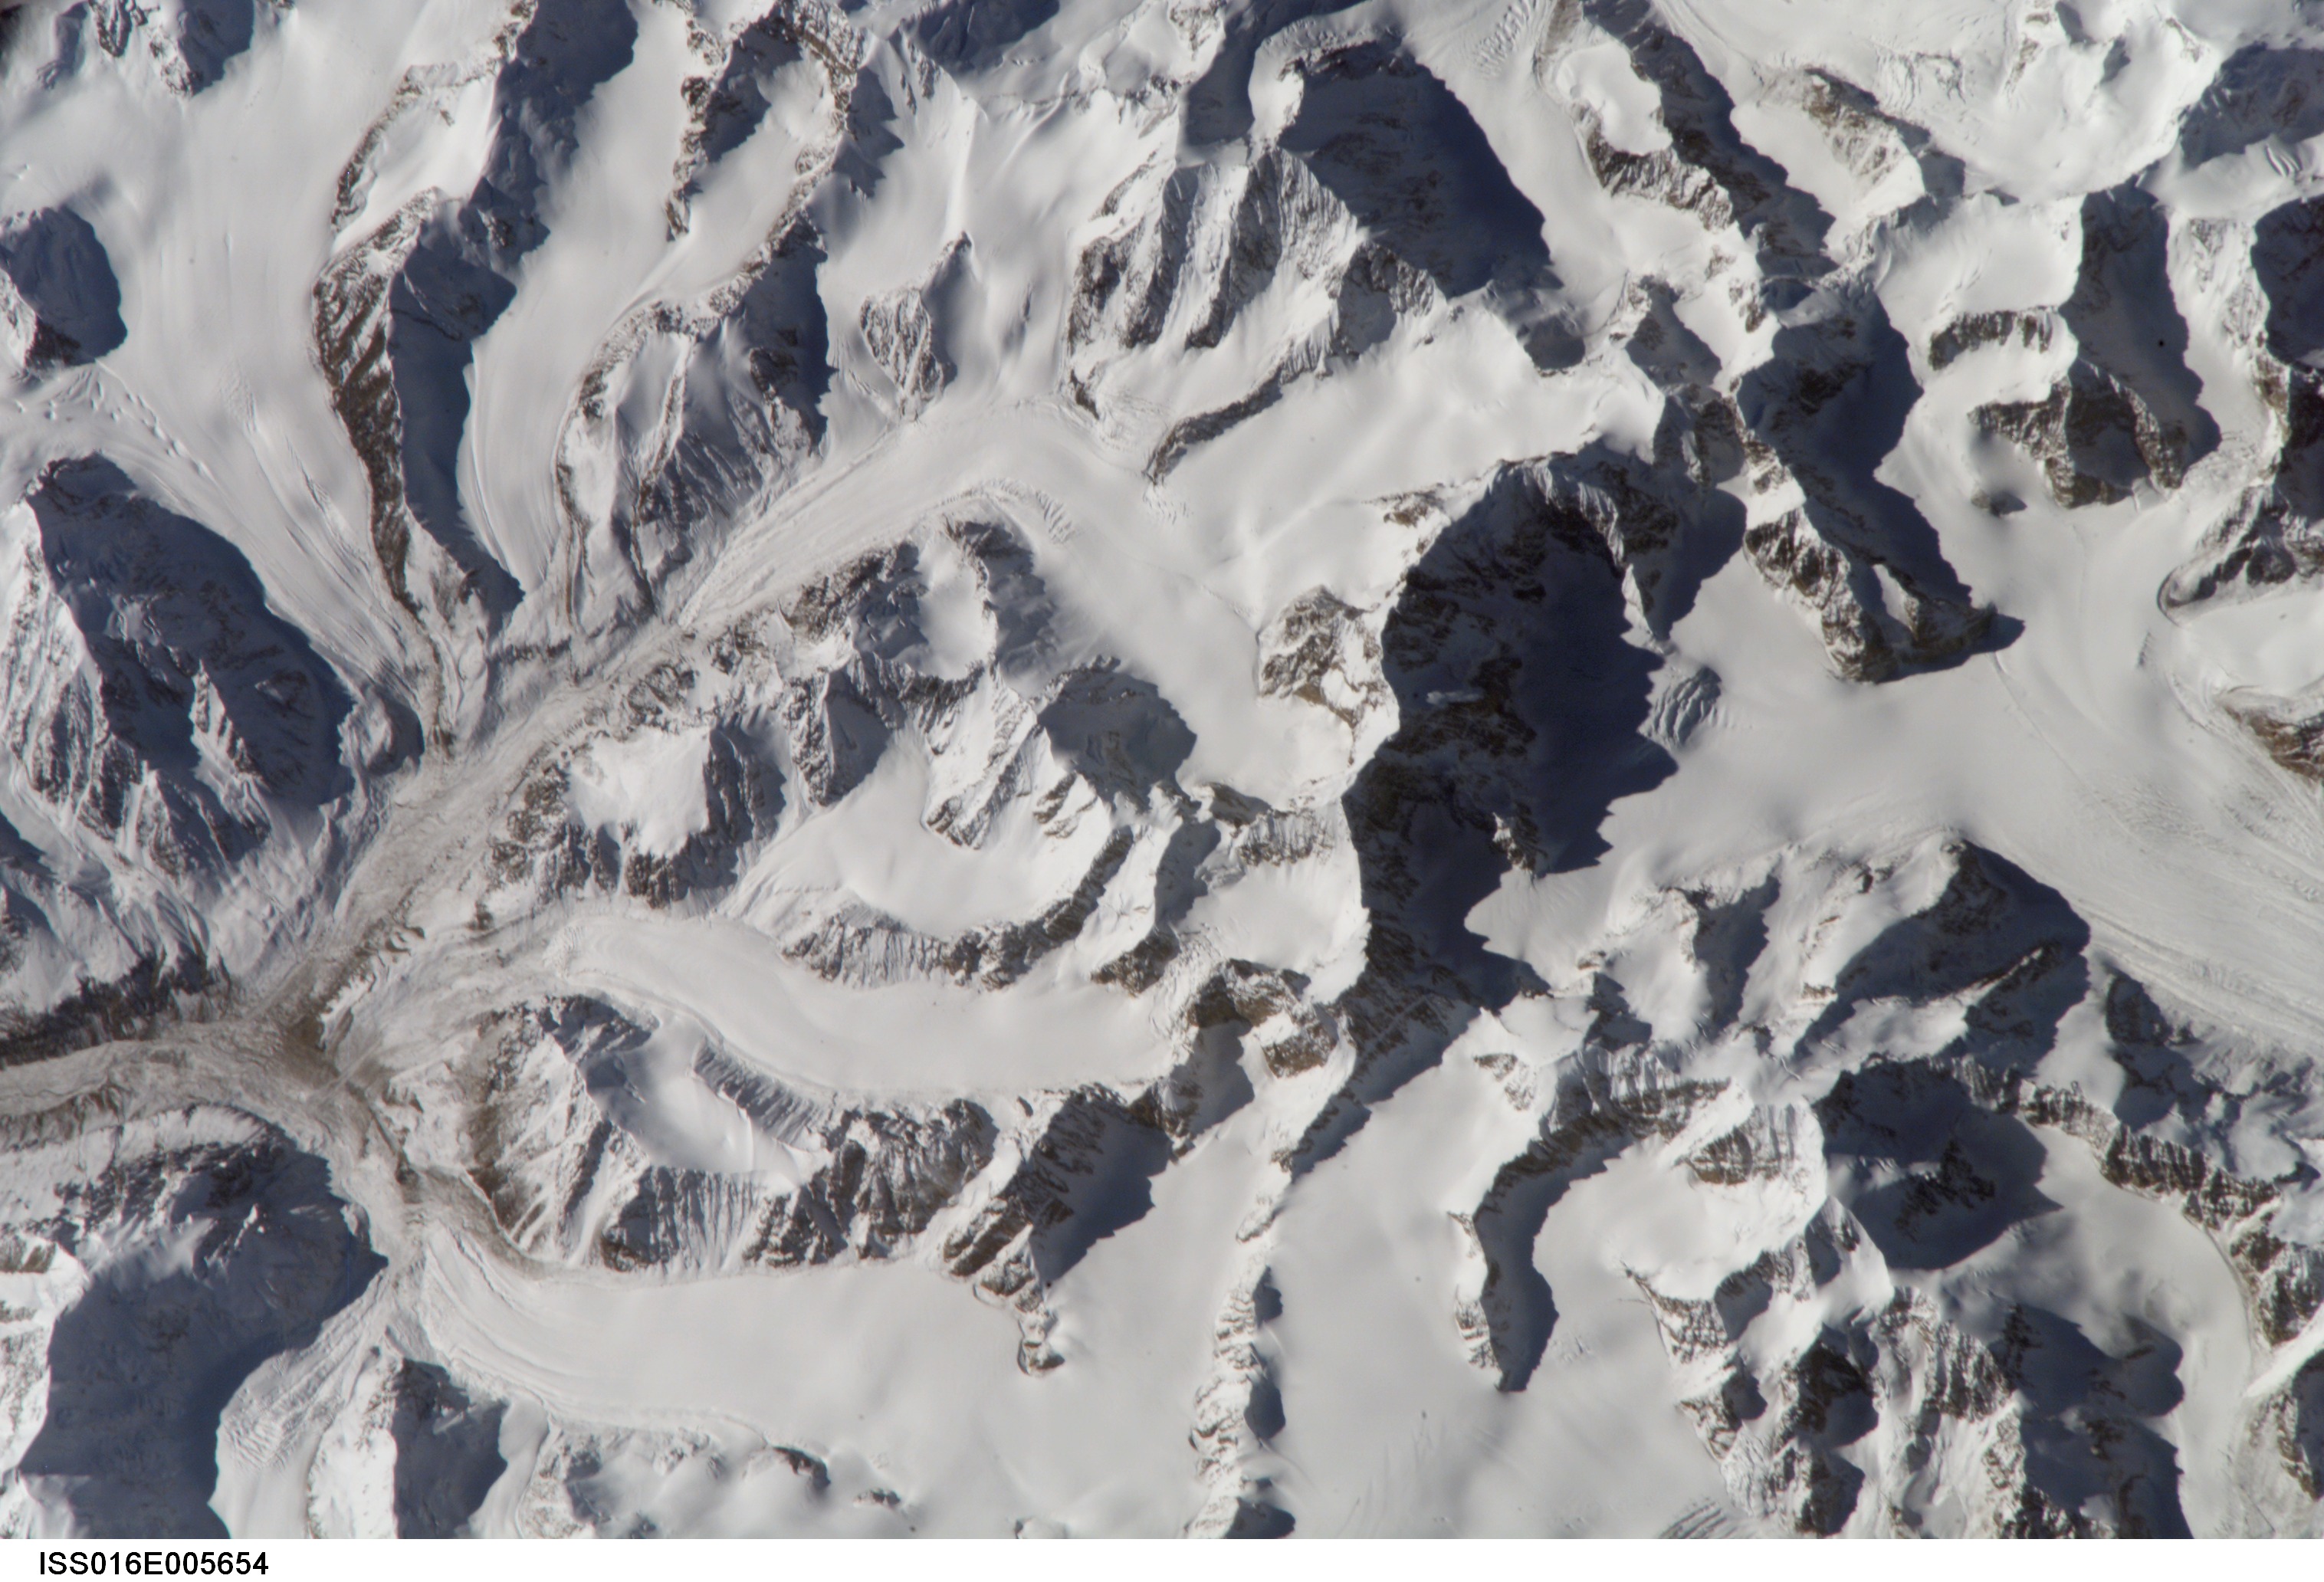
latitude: 43.5
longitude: 85.1
